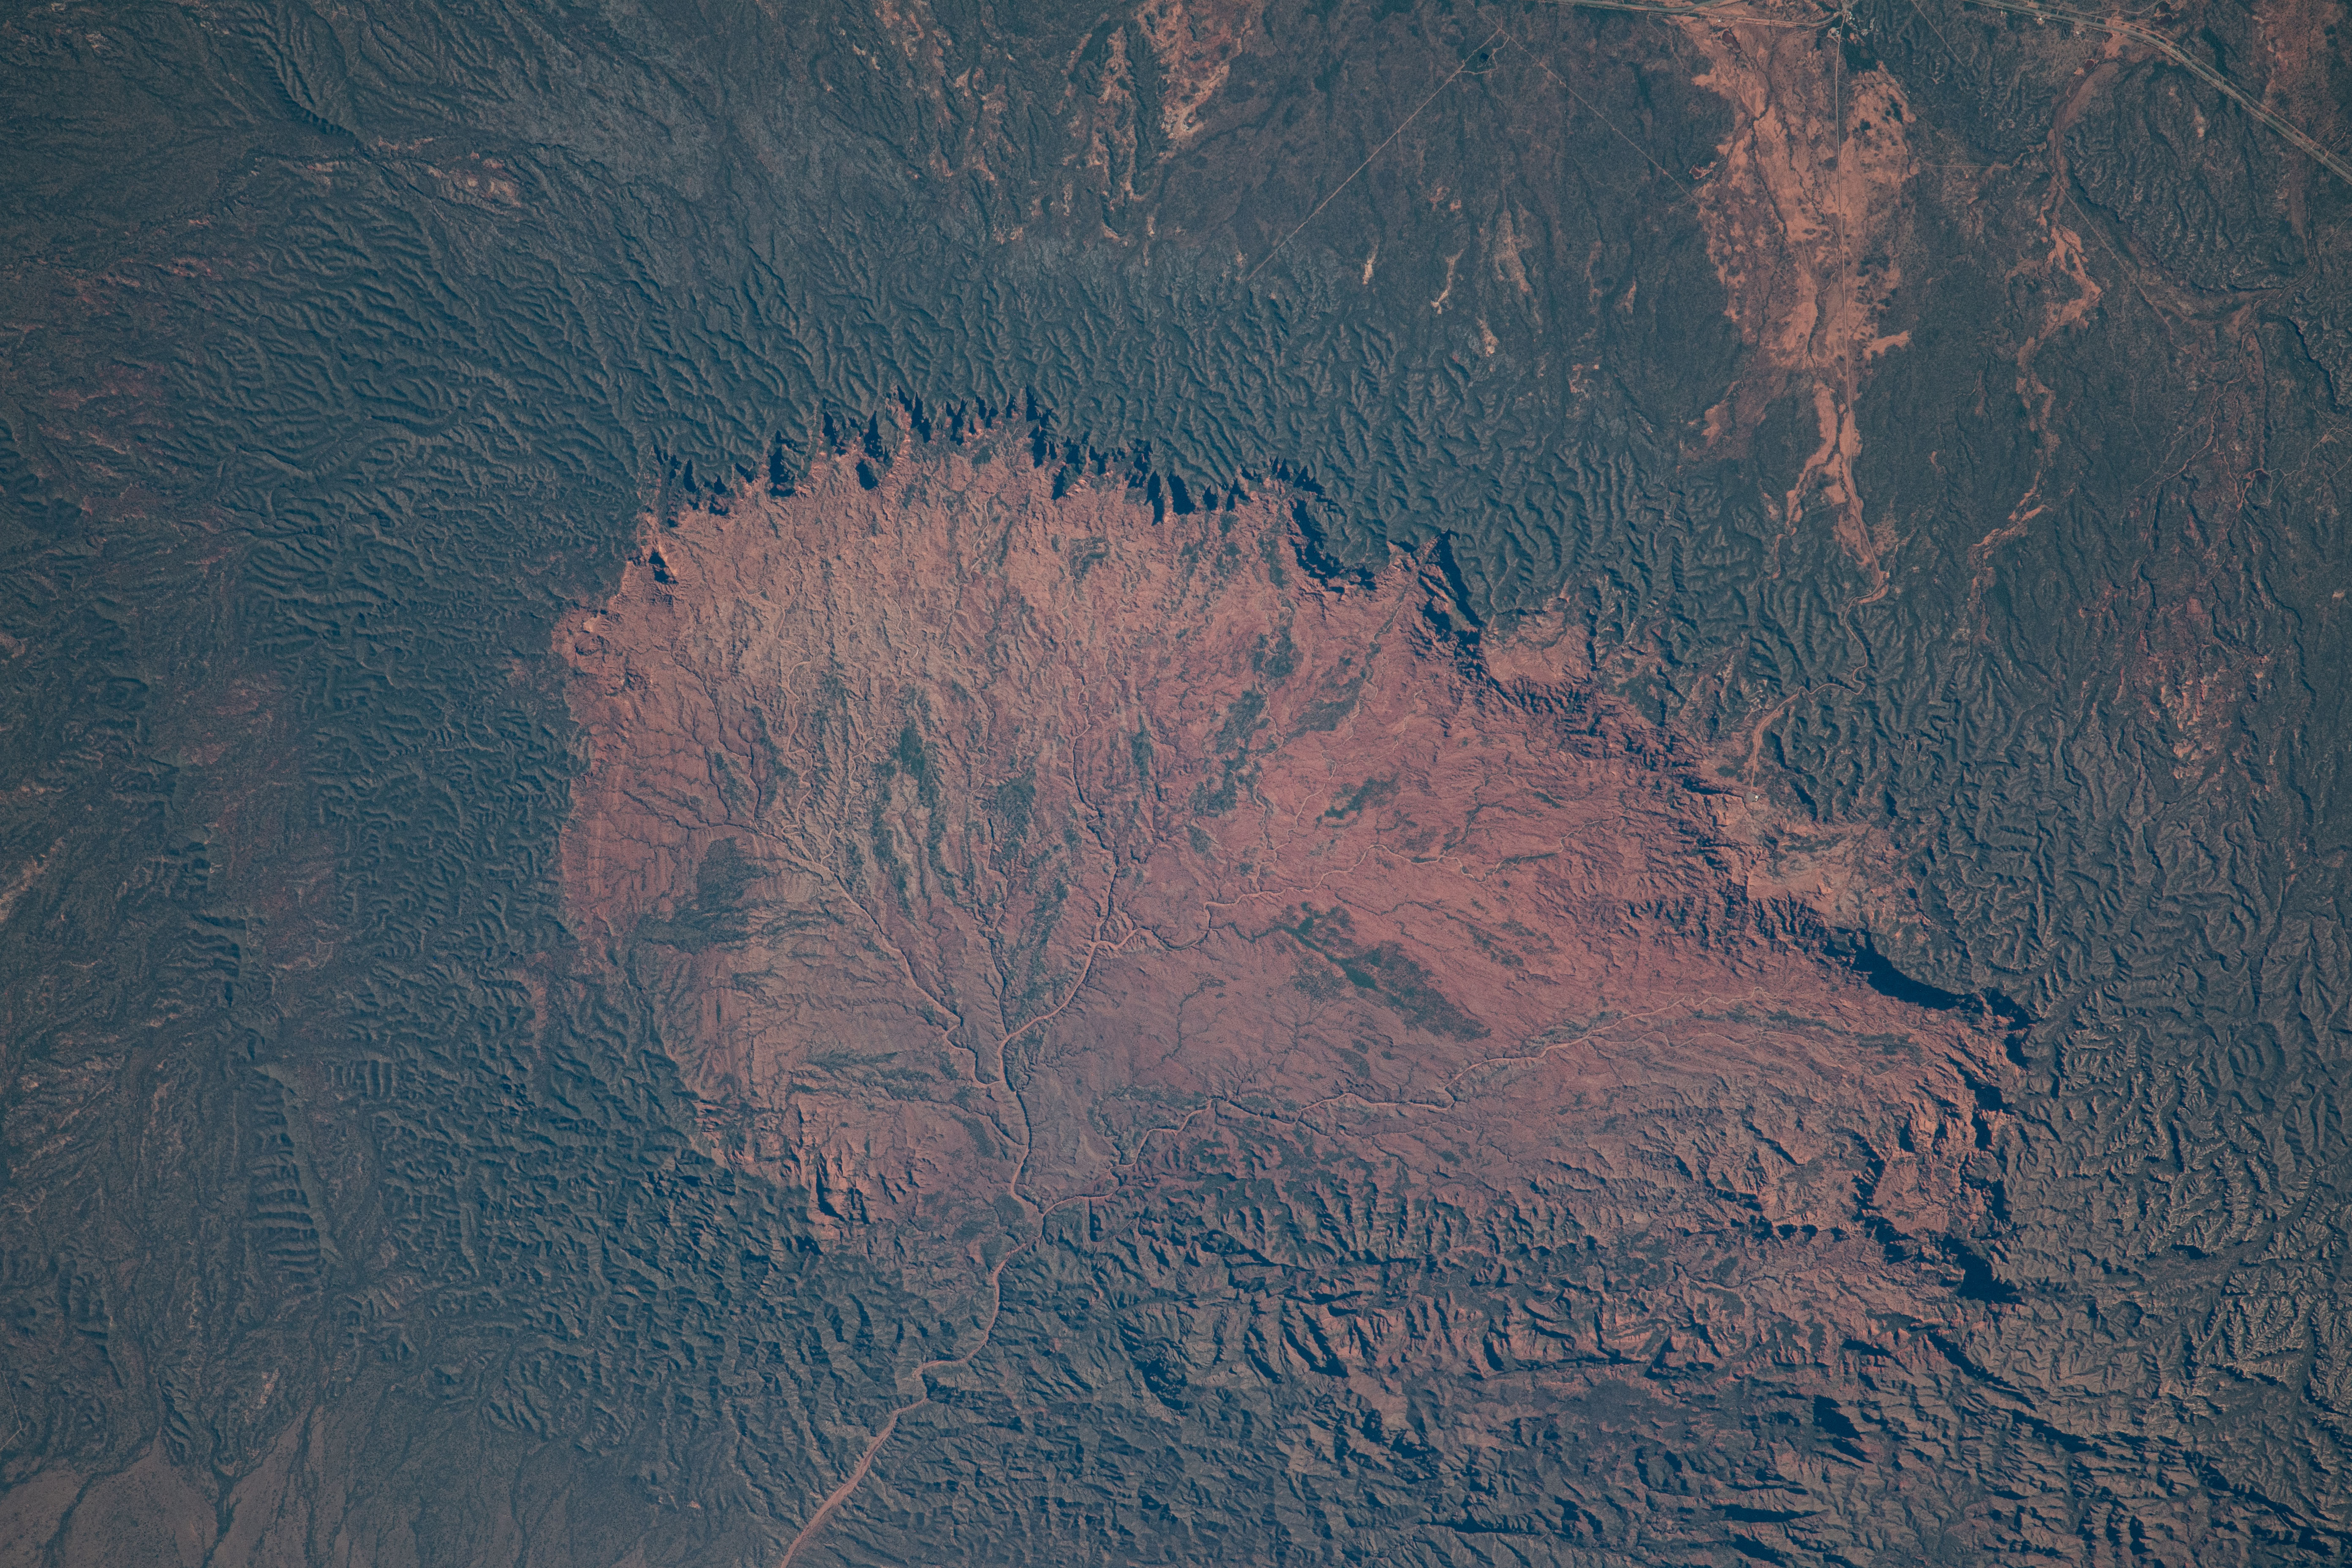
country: ARGENTINA
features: SIERRA DE LAS QUIJADAS NATIONAL PARK, DESERT, MOUNTAINS
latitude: -32.5
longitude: -67.0
